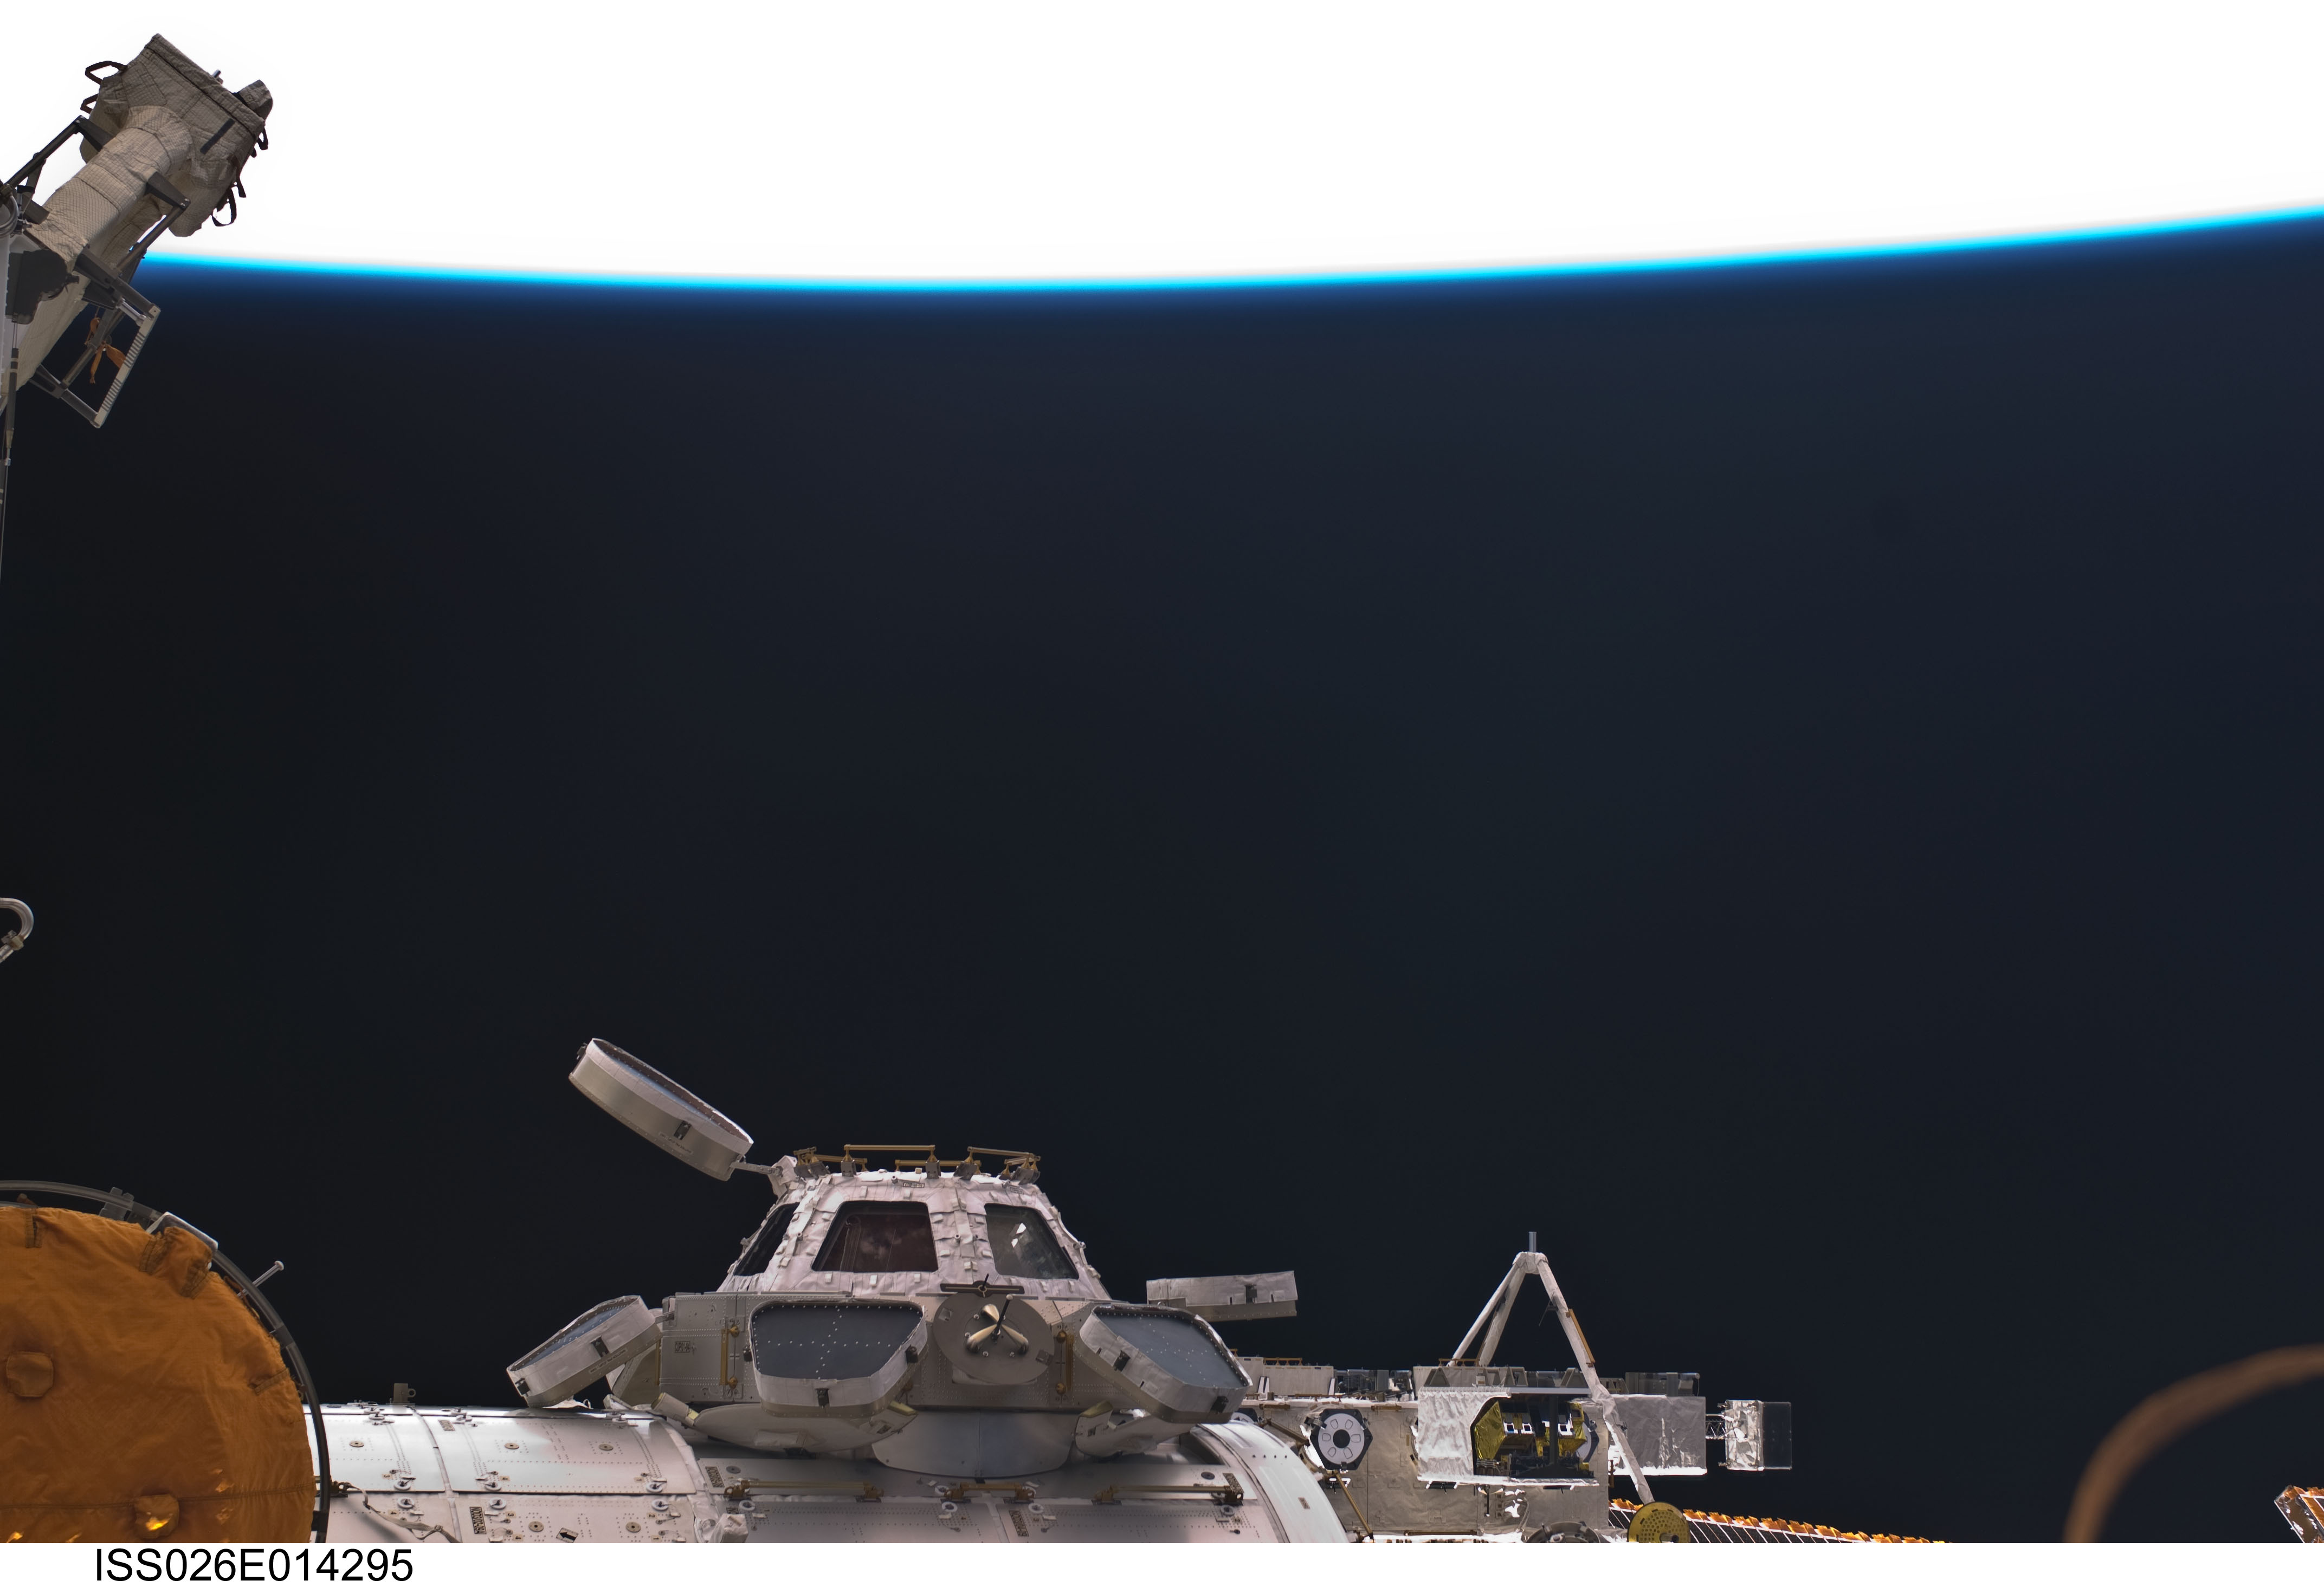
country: CHILE
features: ATMOSPHERIC LIMB, CUPOLA WITH WINDOW COVERS OPEN
